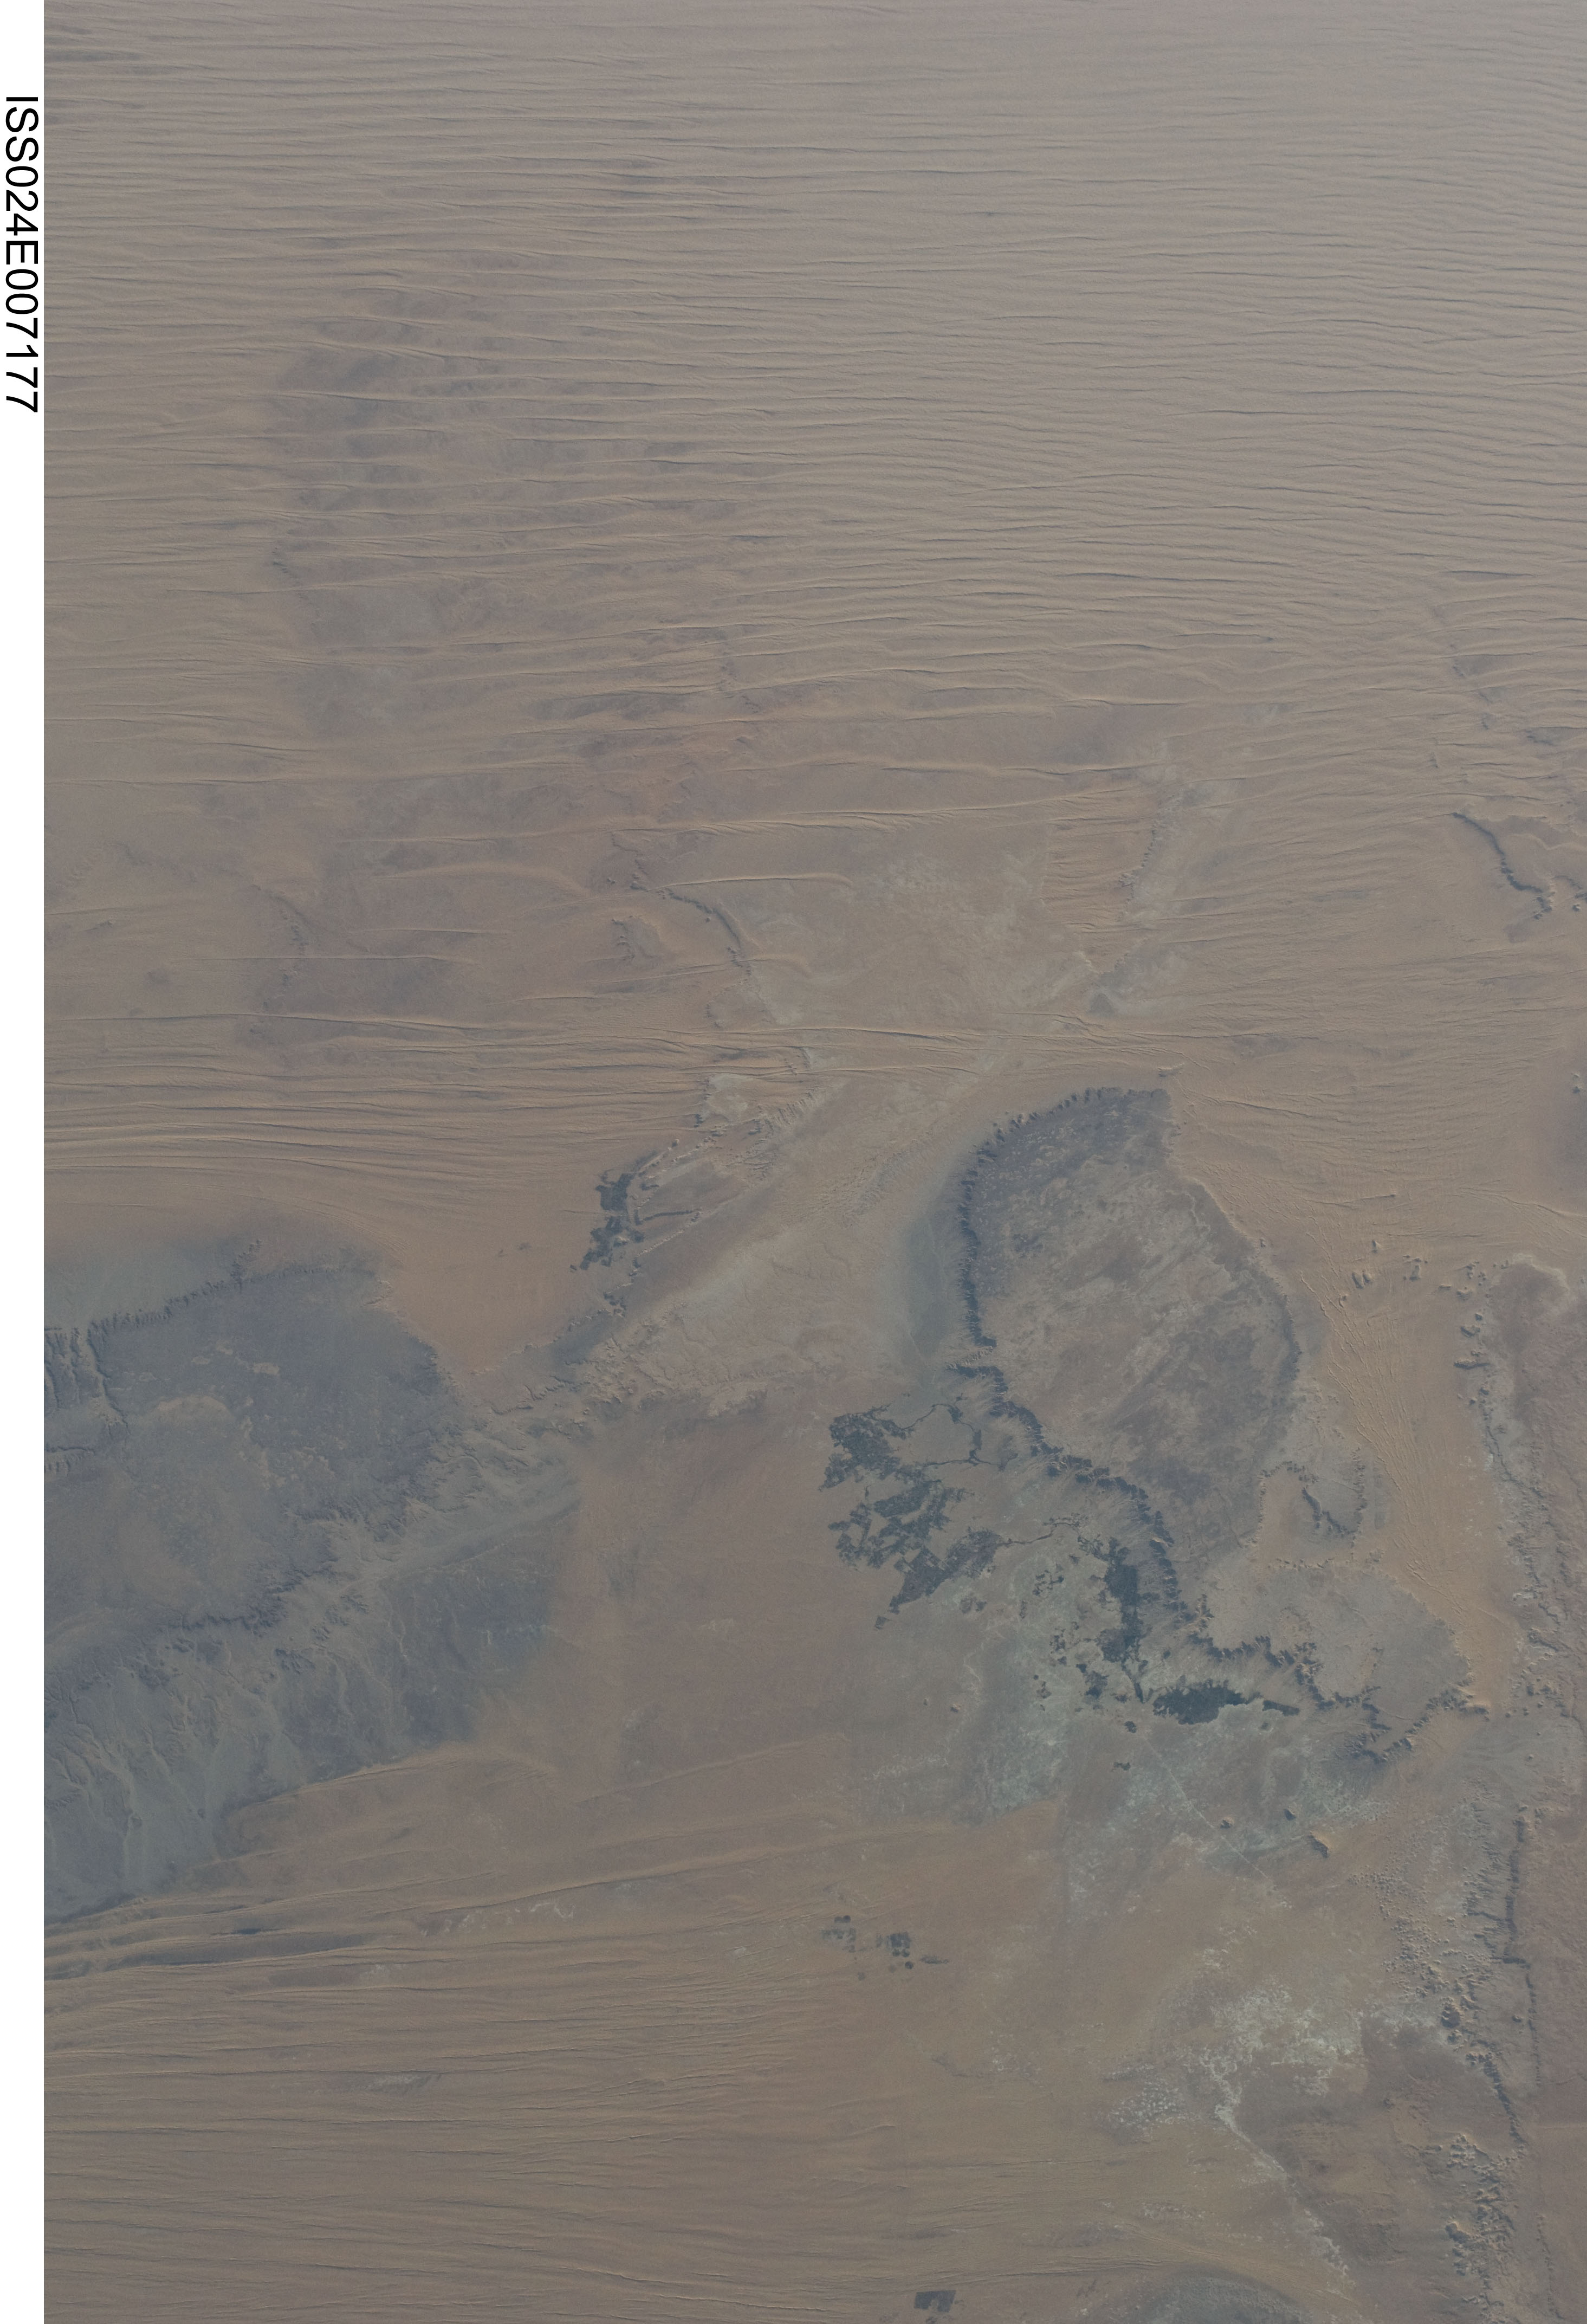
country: EGYPT
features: LIBAYAN DESERT, DUNE FIELD, ESCARPMENT NW. OF DAKHLA OASIS
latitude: 26.0
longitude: 28.5
